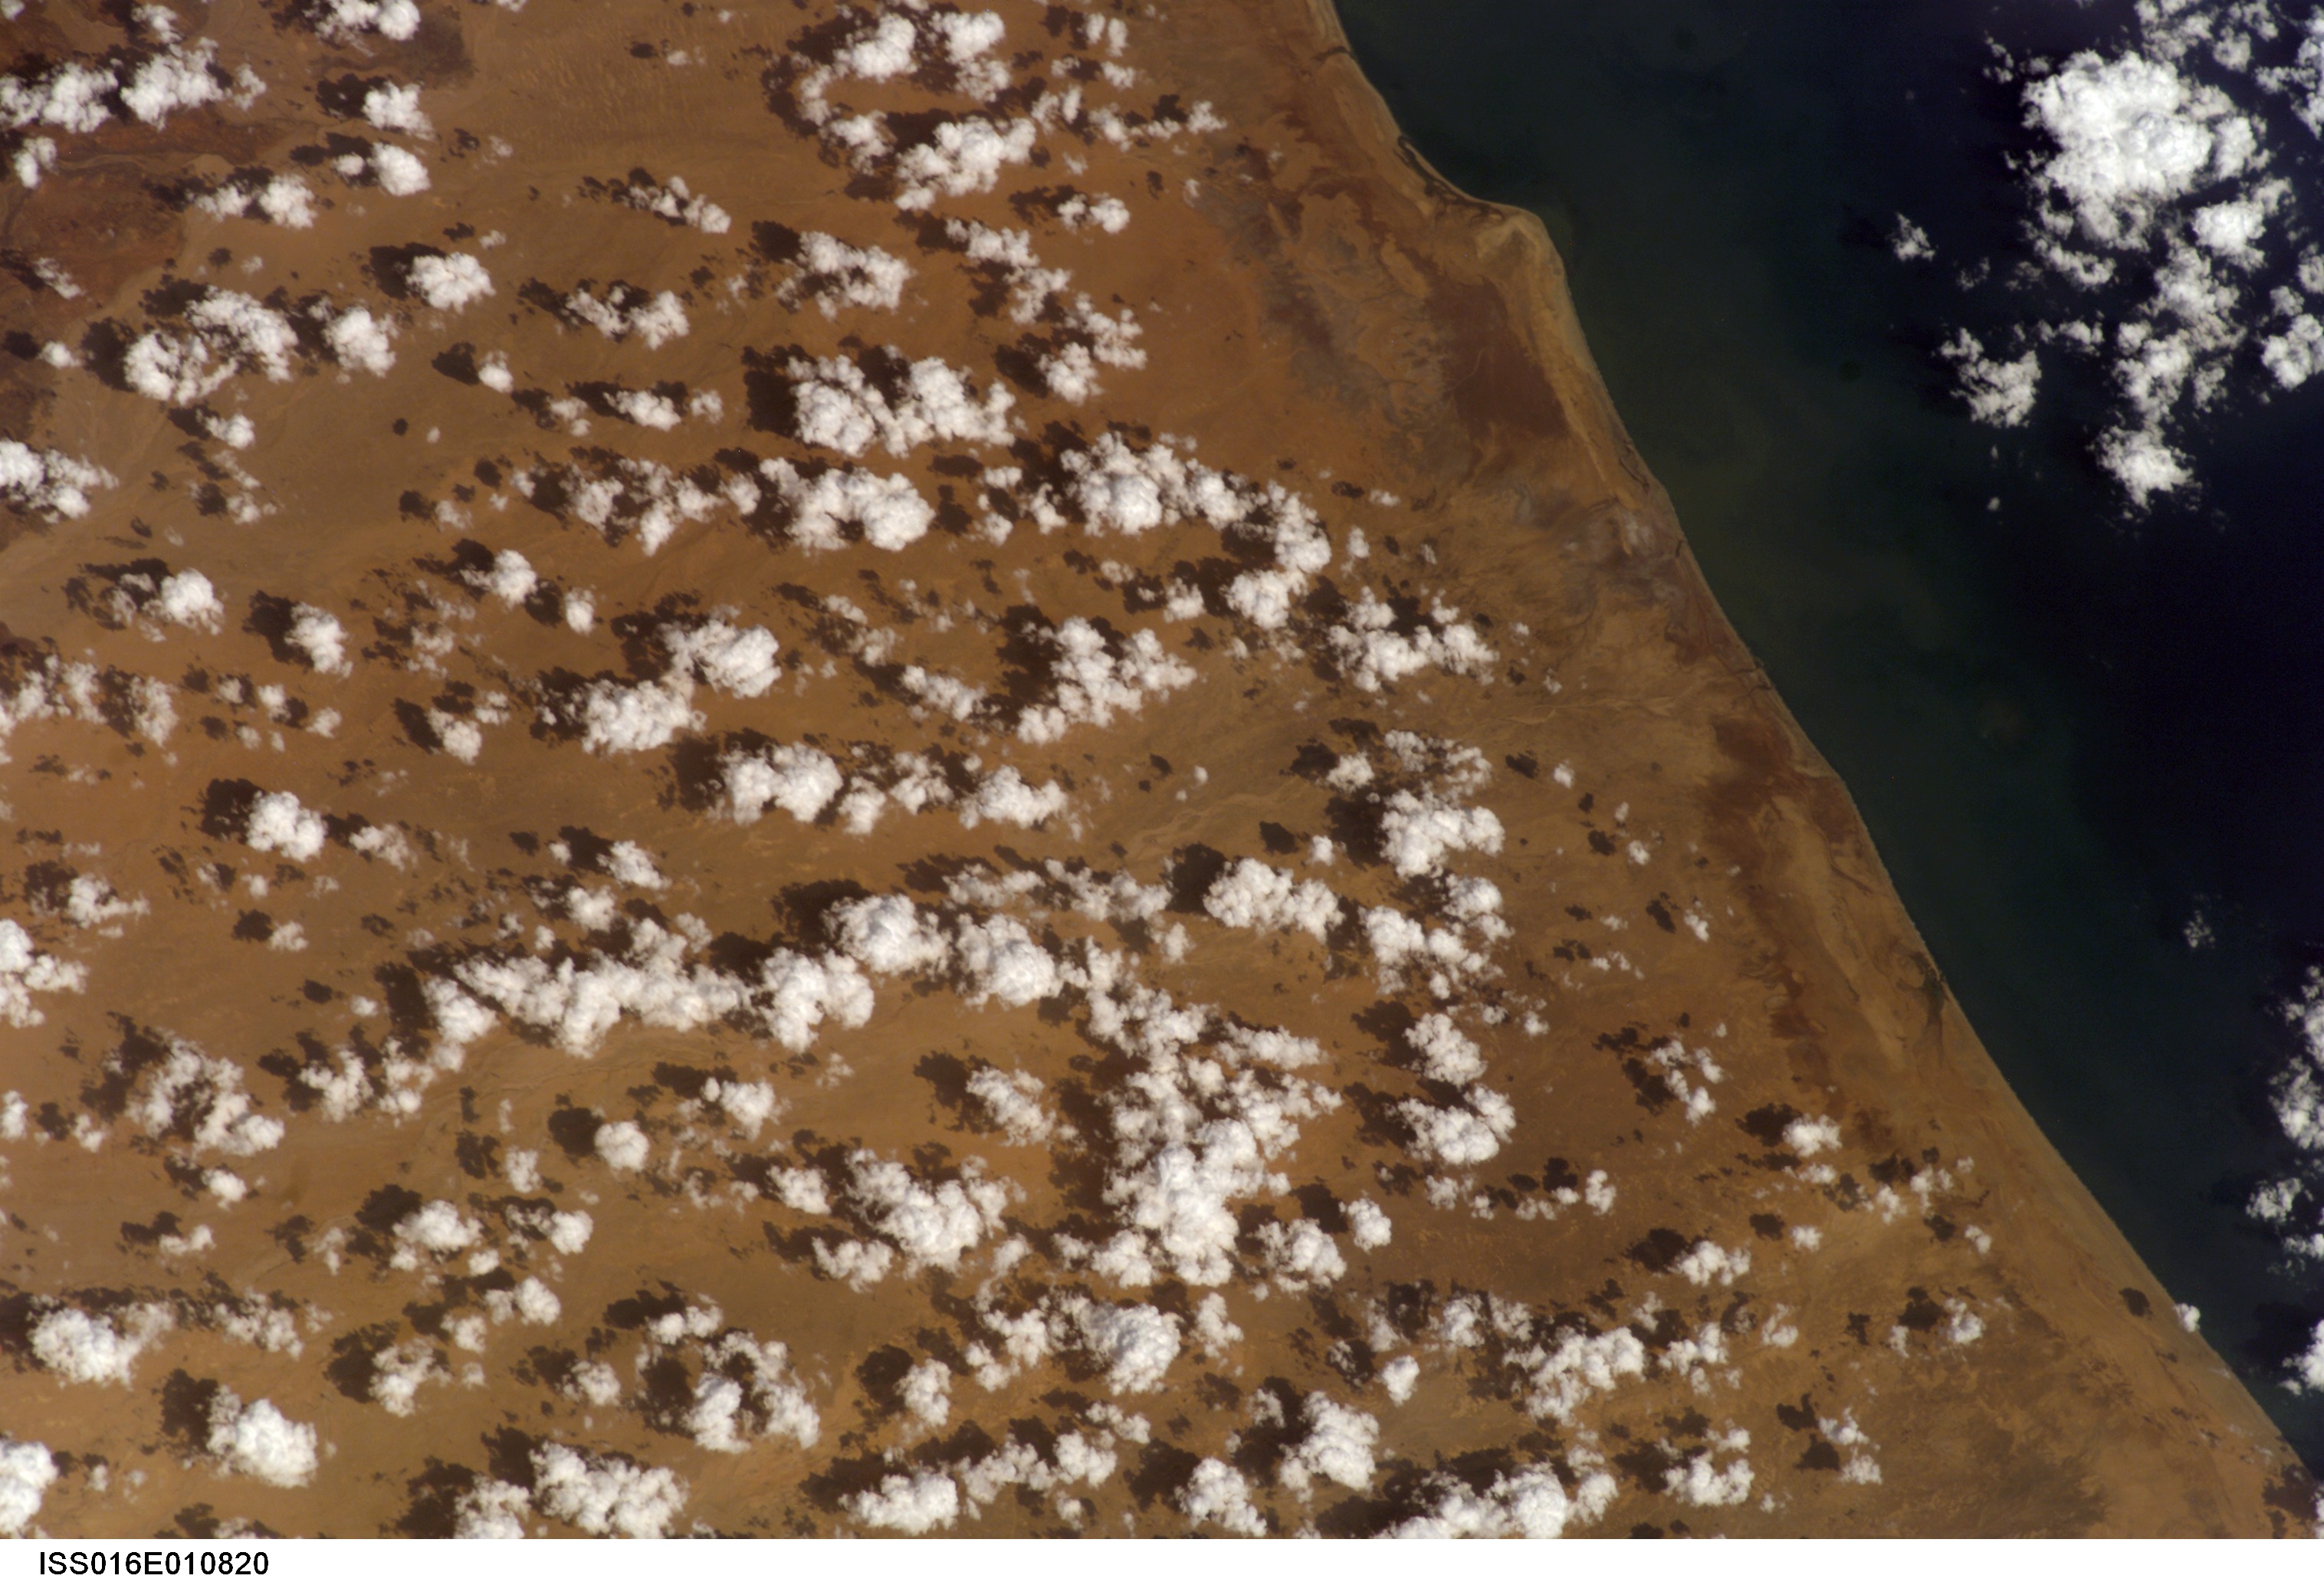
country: SOMALIA
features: G. OF ADEN, COAST, C. MASKAN
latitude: 11.0
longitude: 43.5
